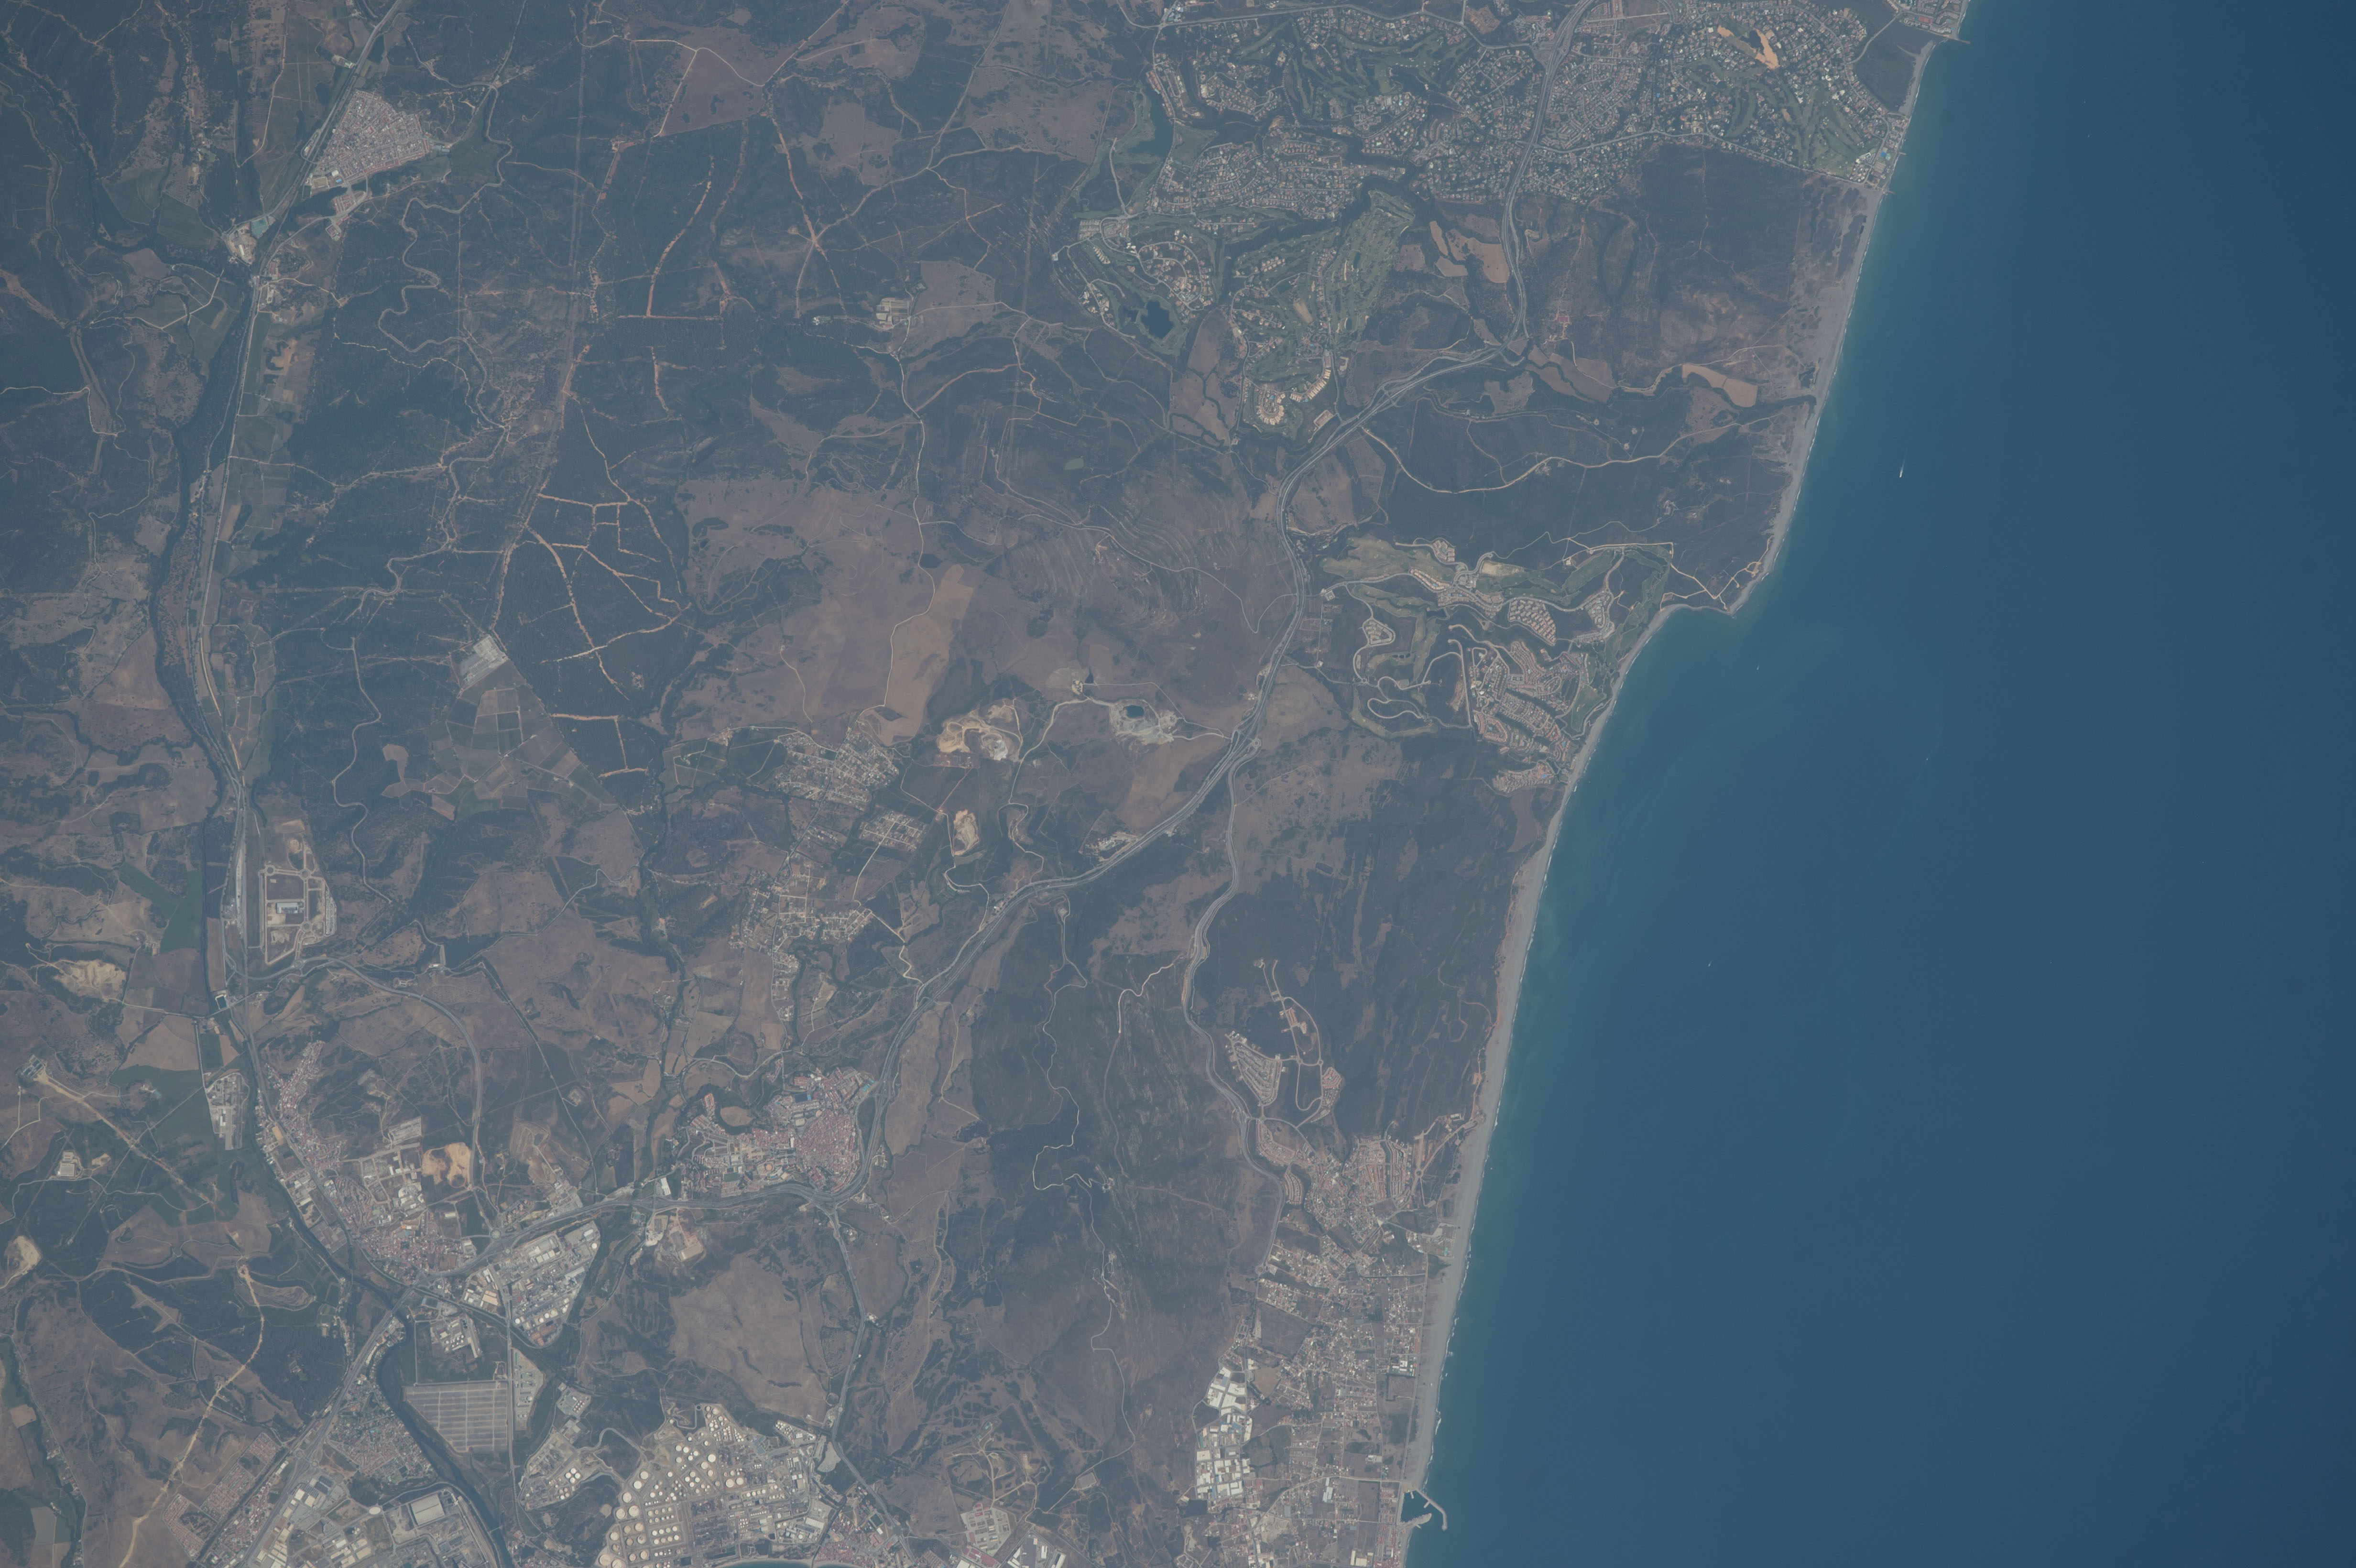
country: SPAIN
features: ALBORAN SEA, SAN ROQUE, RIO GUADARRANQUE
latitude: 36.2
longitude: -5.3
